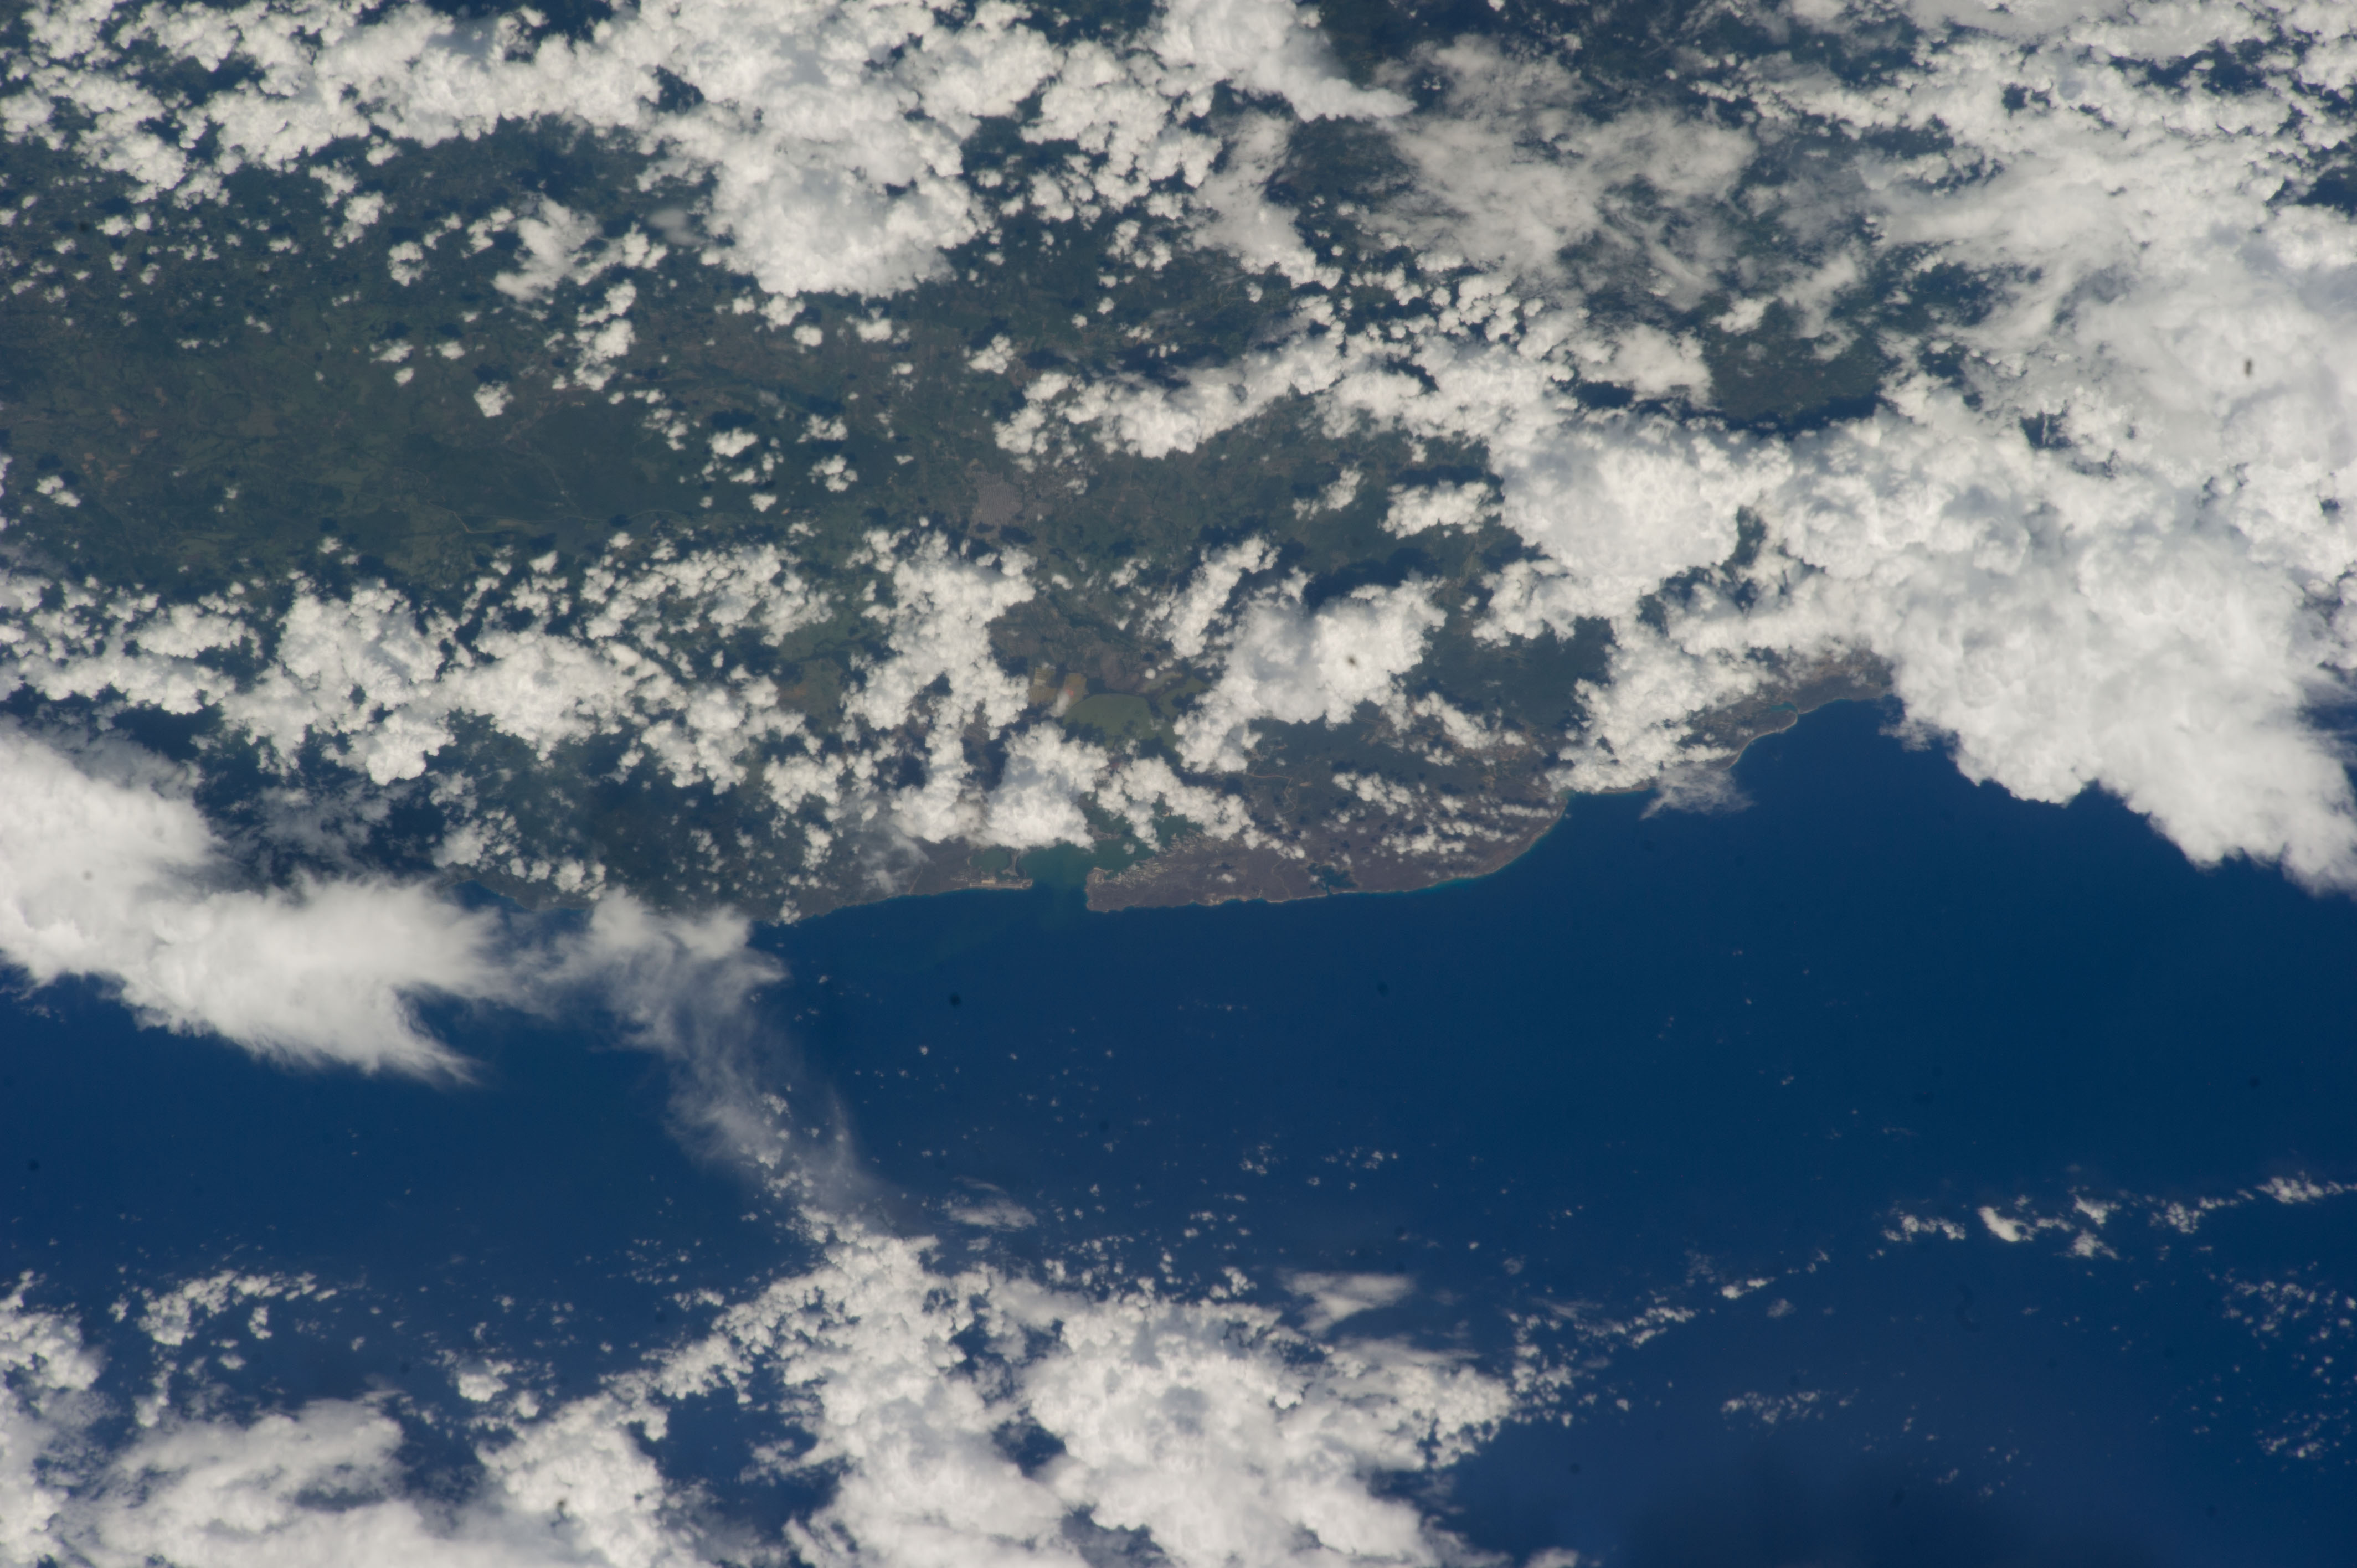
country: CUBA
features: CARIBBEAN S., COAST, GUANTANAMO BAY AREA, HILLS, FOR., AGR.
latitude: 20.0
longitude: -75.1
